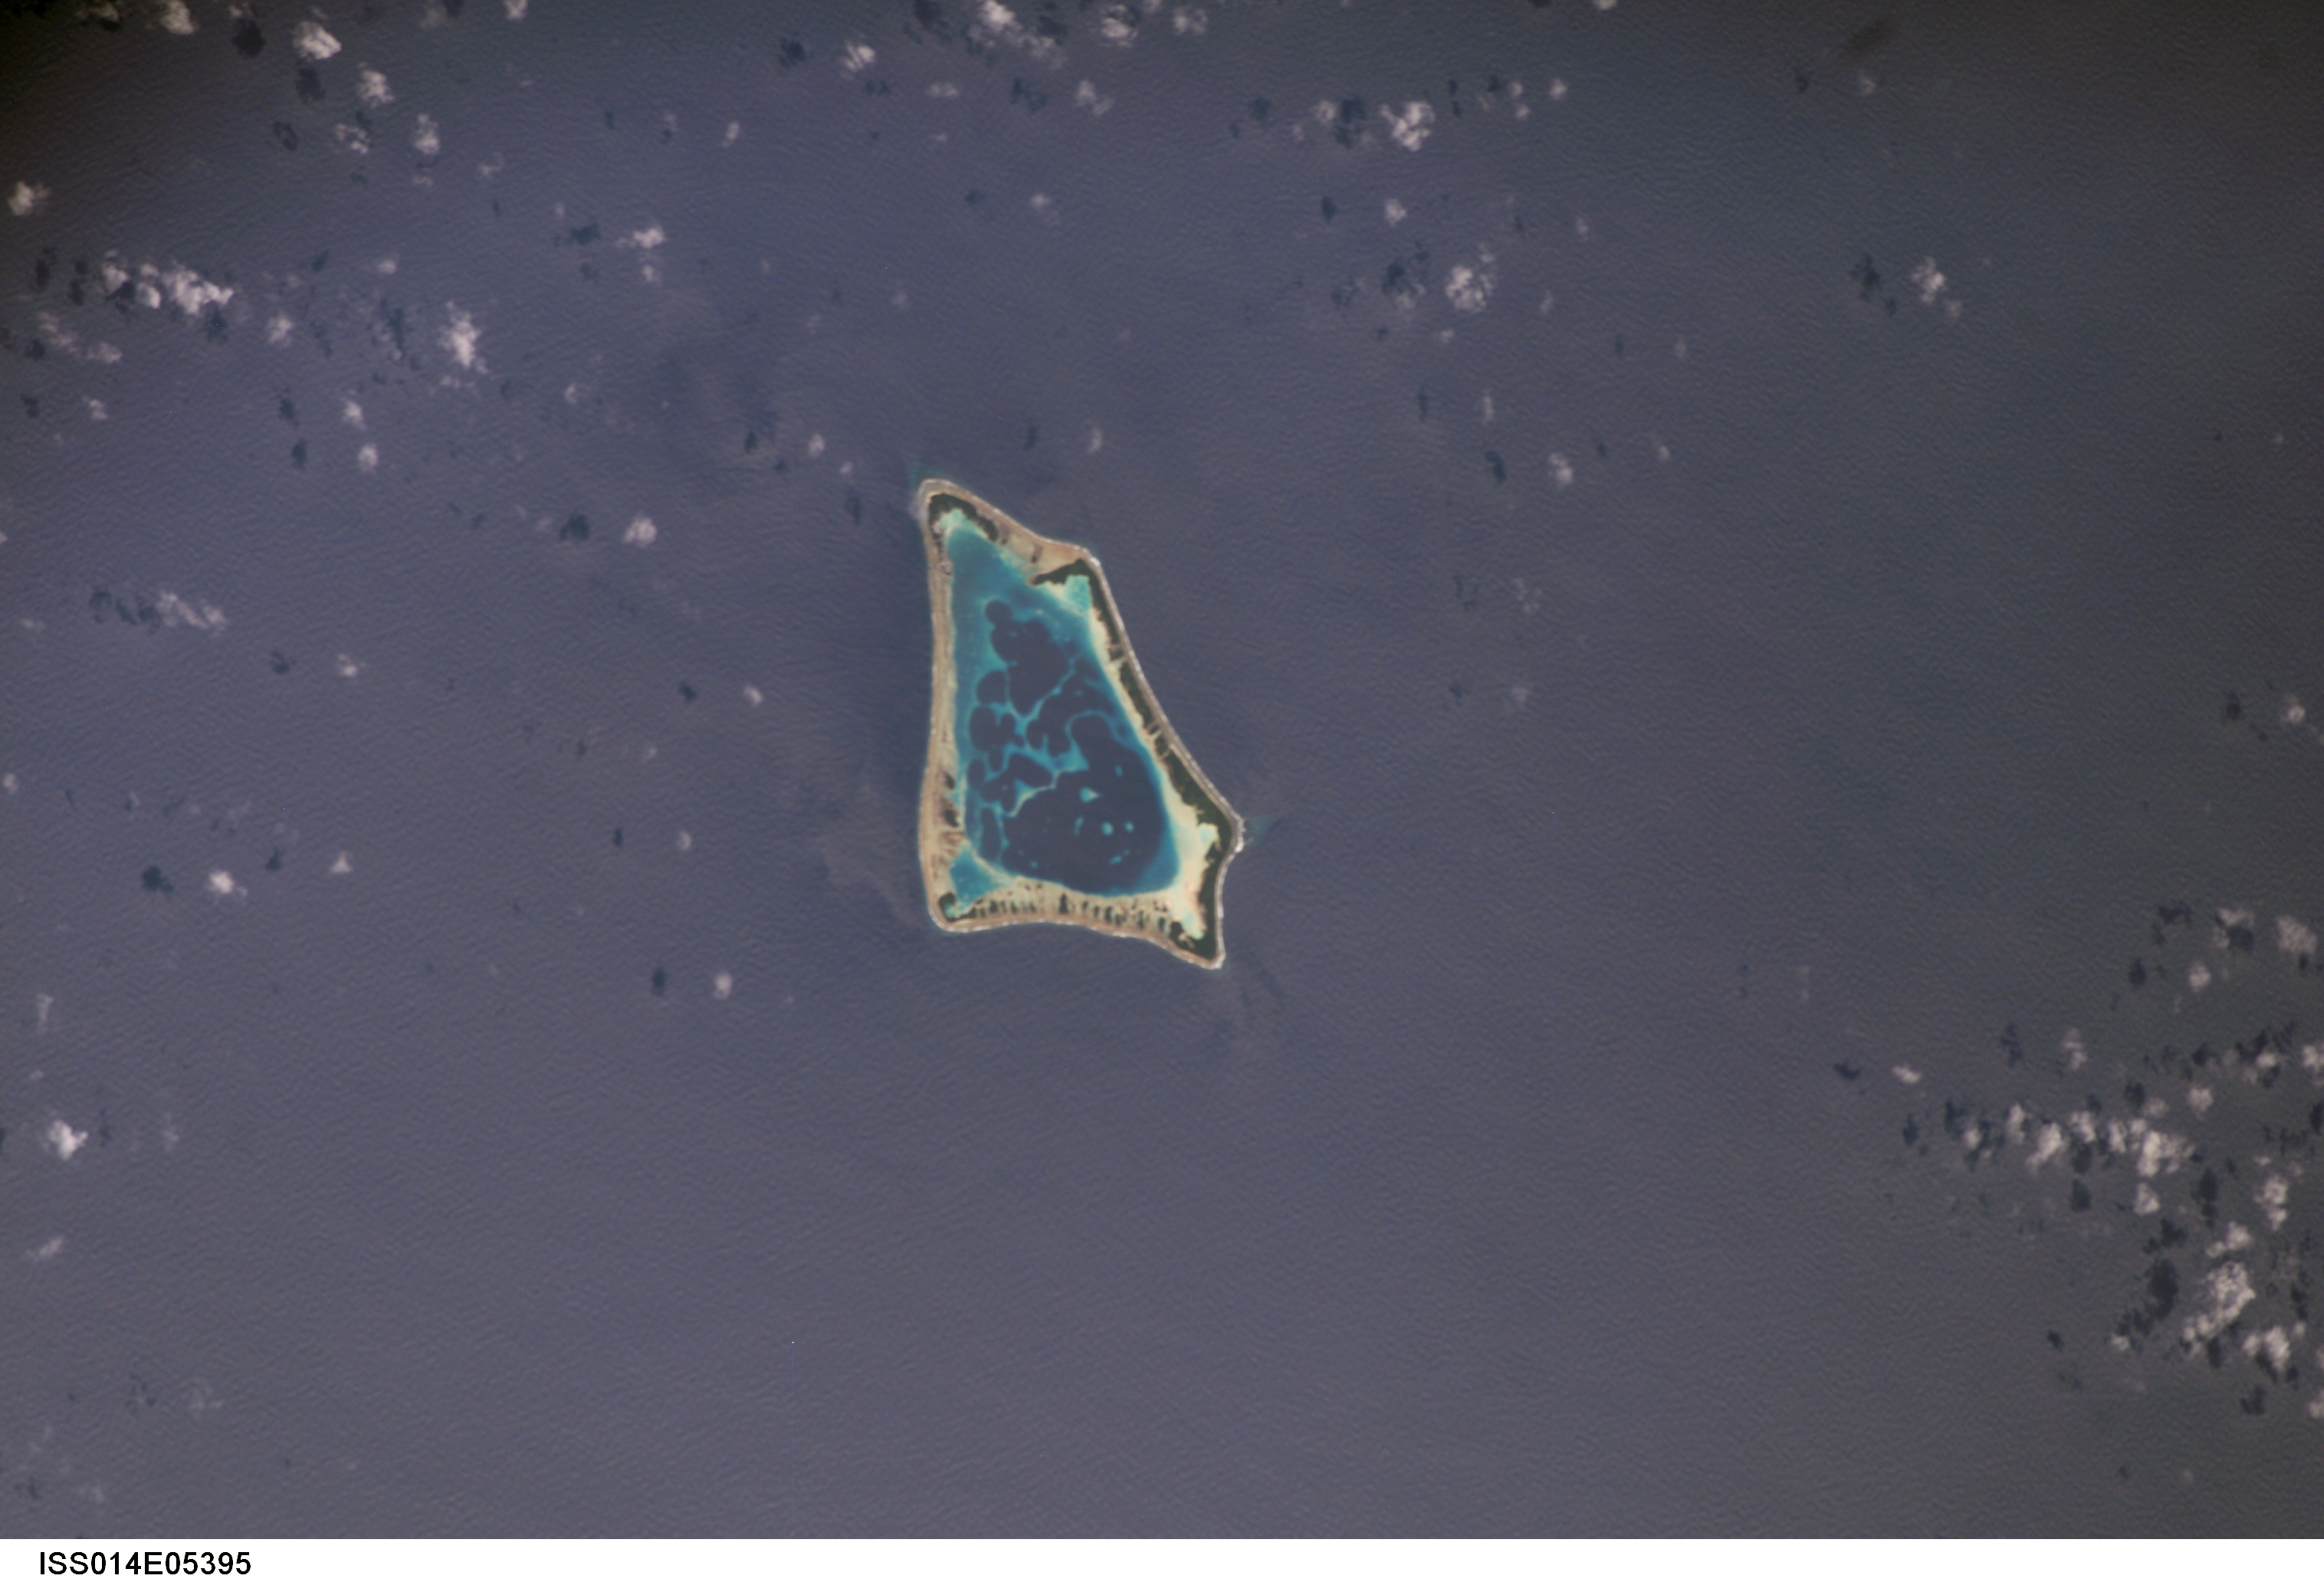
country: TOKELAU
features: ATAFU ATOLL, REEFS, LAGOON
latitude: -8.6
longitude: -172.5
